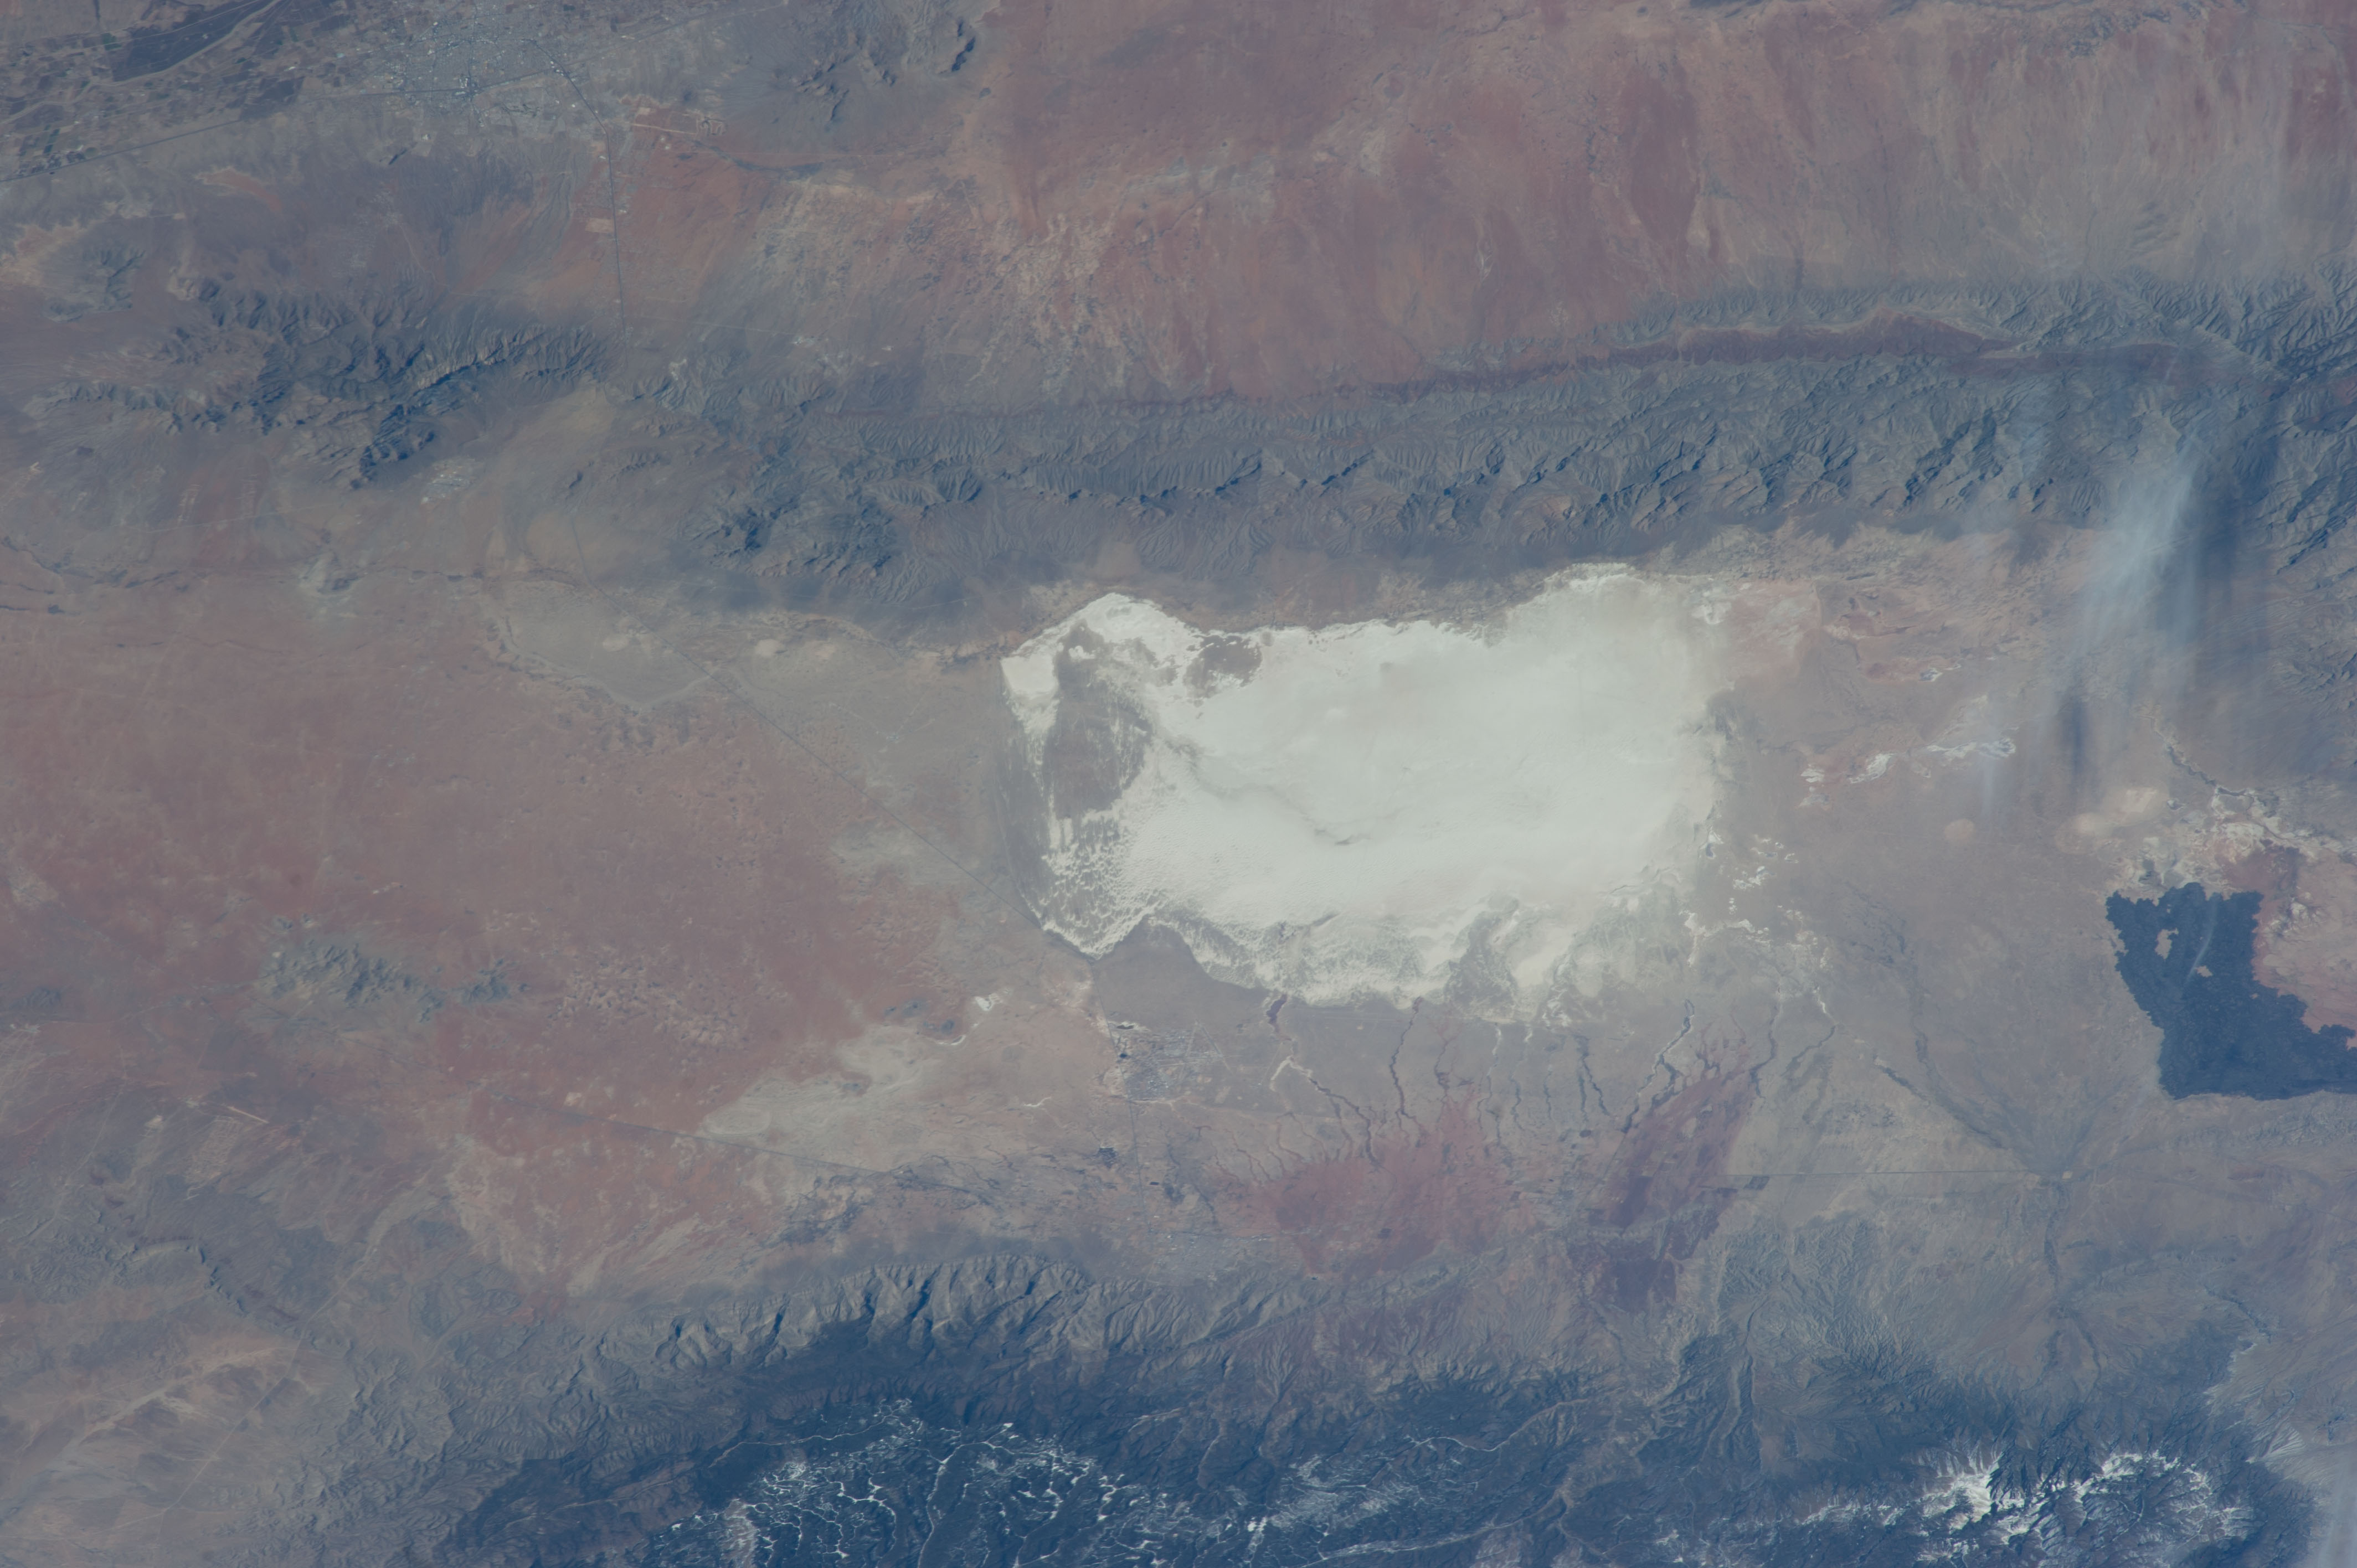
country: USA-NEW MEXICO
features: WHITE SANDS, SAN ANDRES MTS., SACRAMENTO MTS., FOR., SNOW, LAVA FIELD
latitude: 32.8
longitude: -106.4
